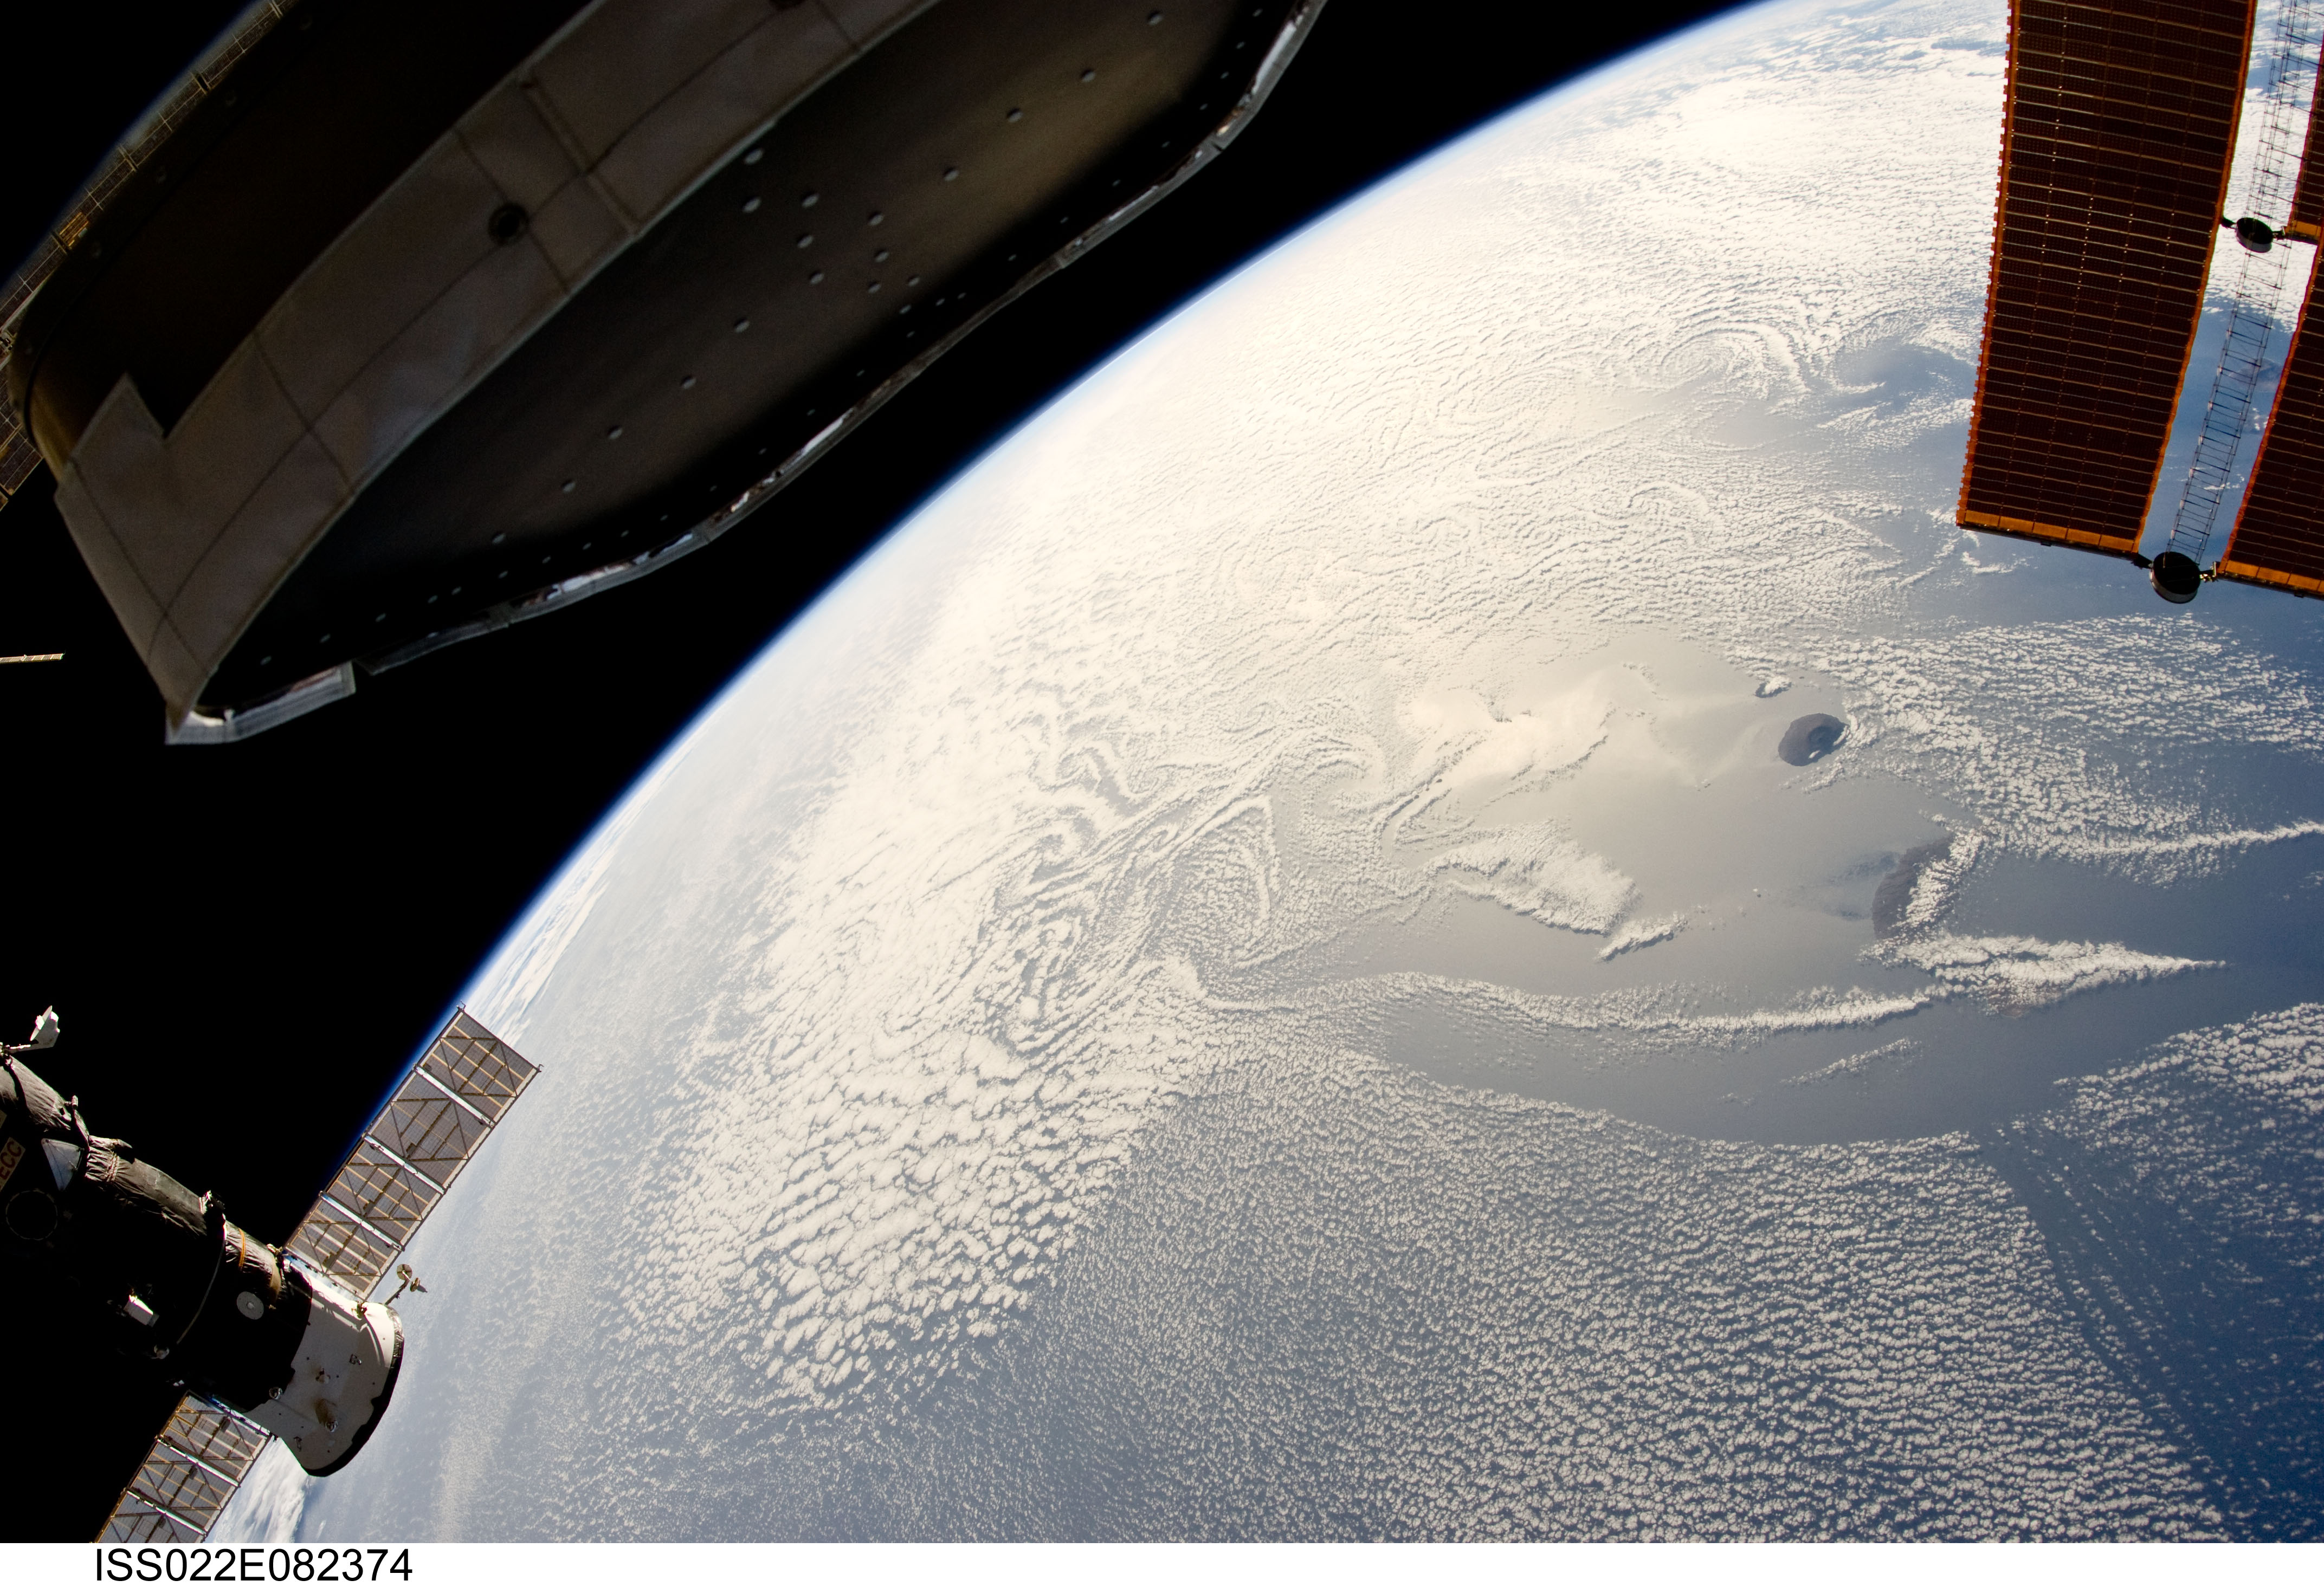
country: CAPE VERDE ISLANDS
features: VON KARMAN VORTICES, SUNGLINT, ISS PARTS
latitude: 13.5
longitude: -26.0
